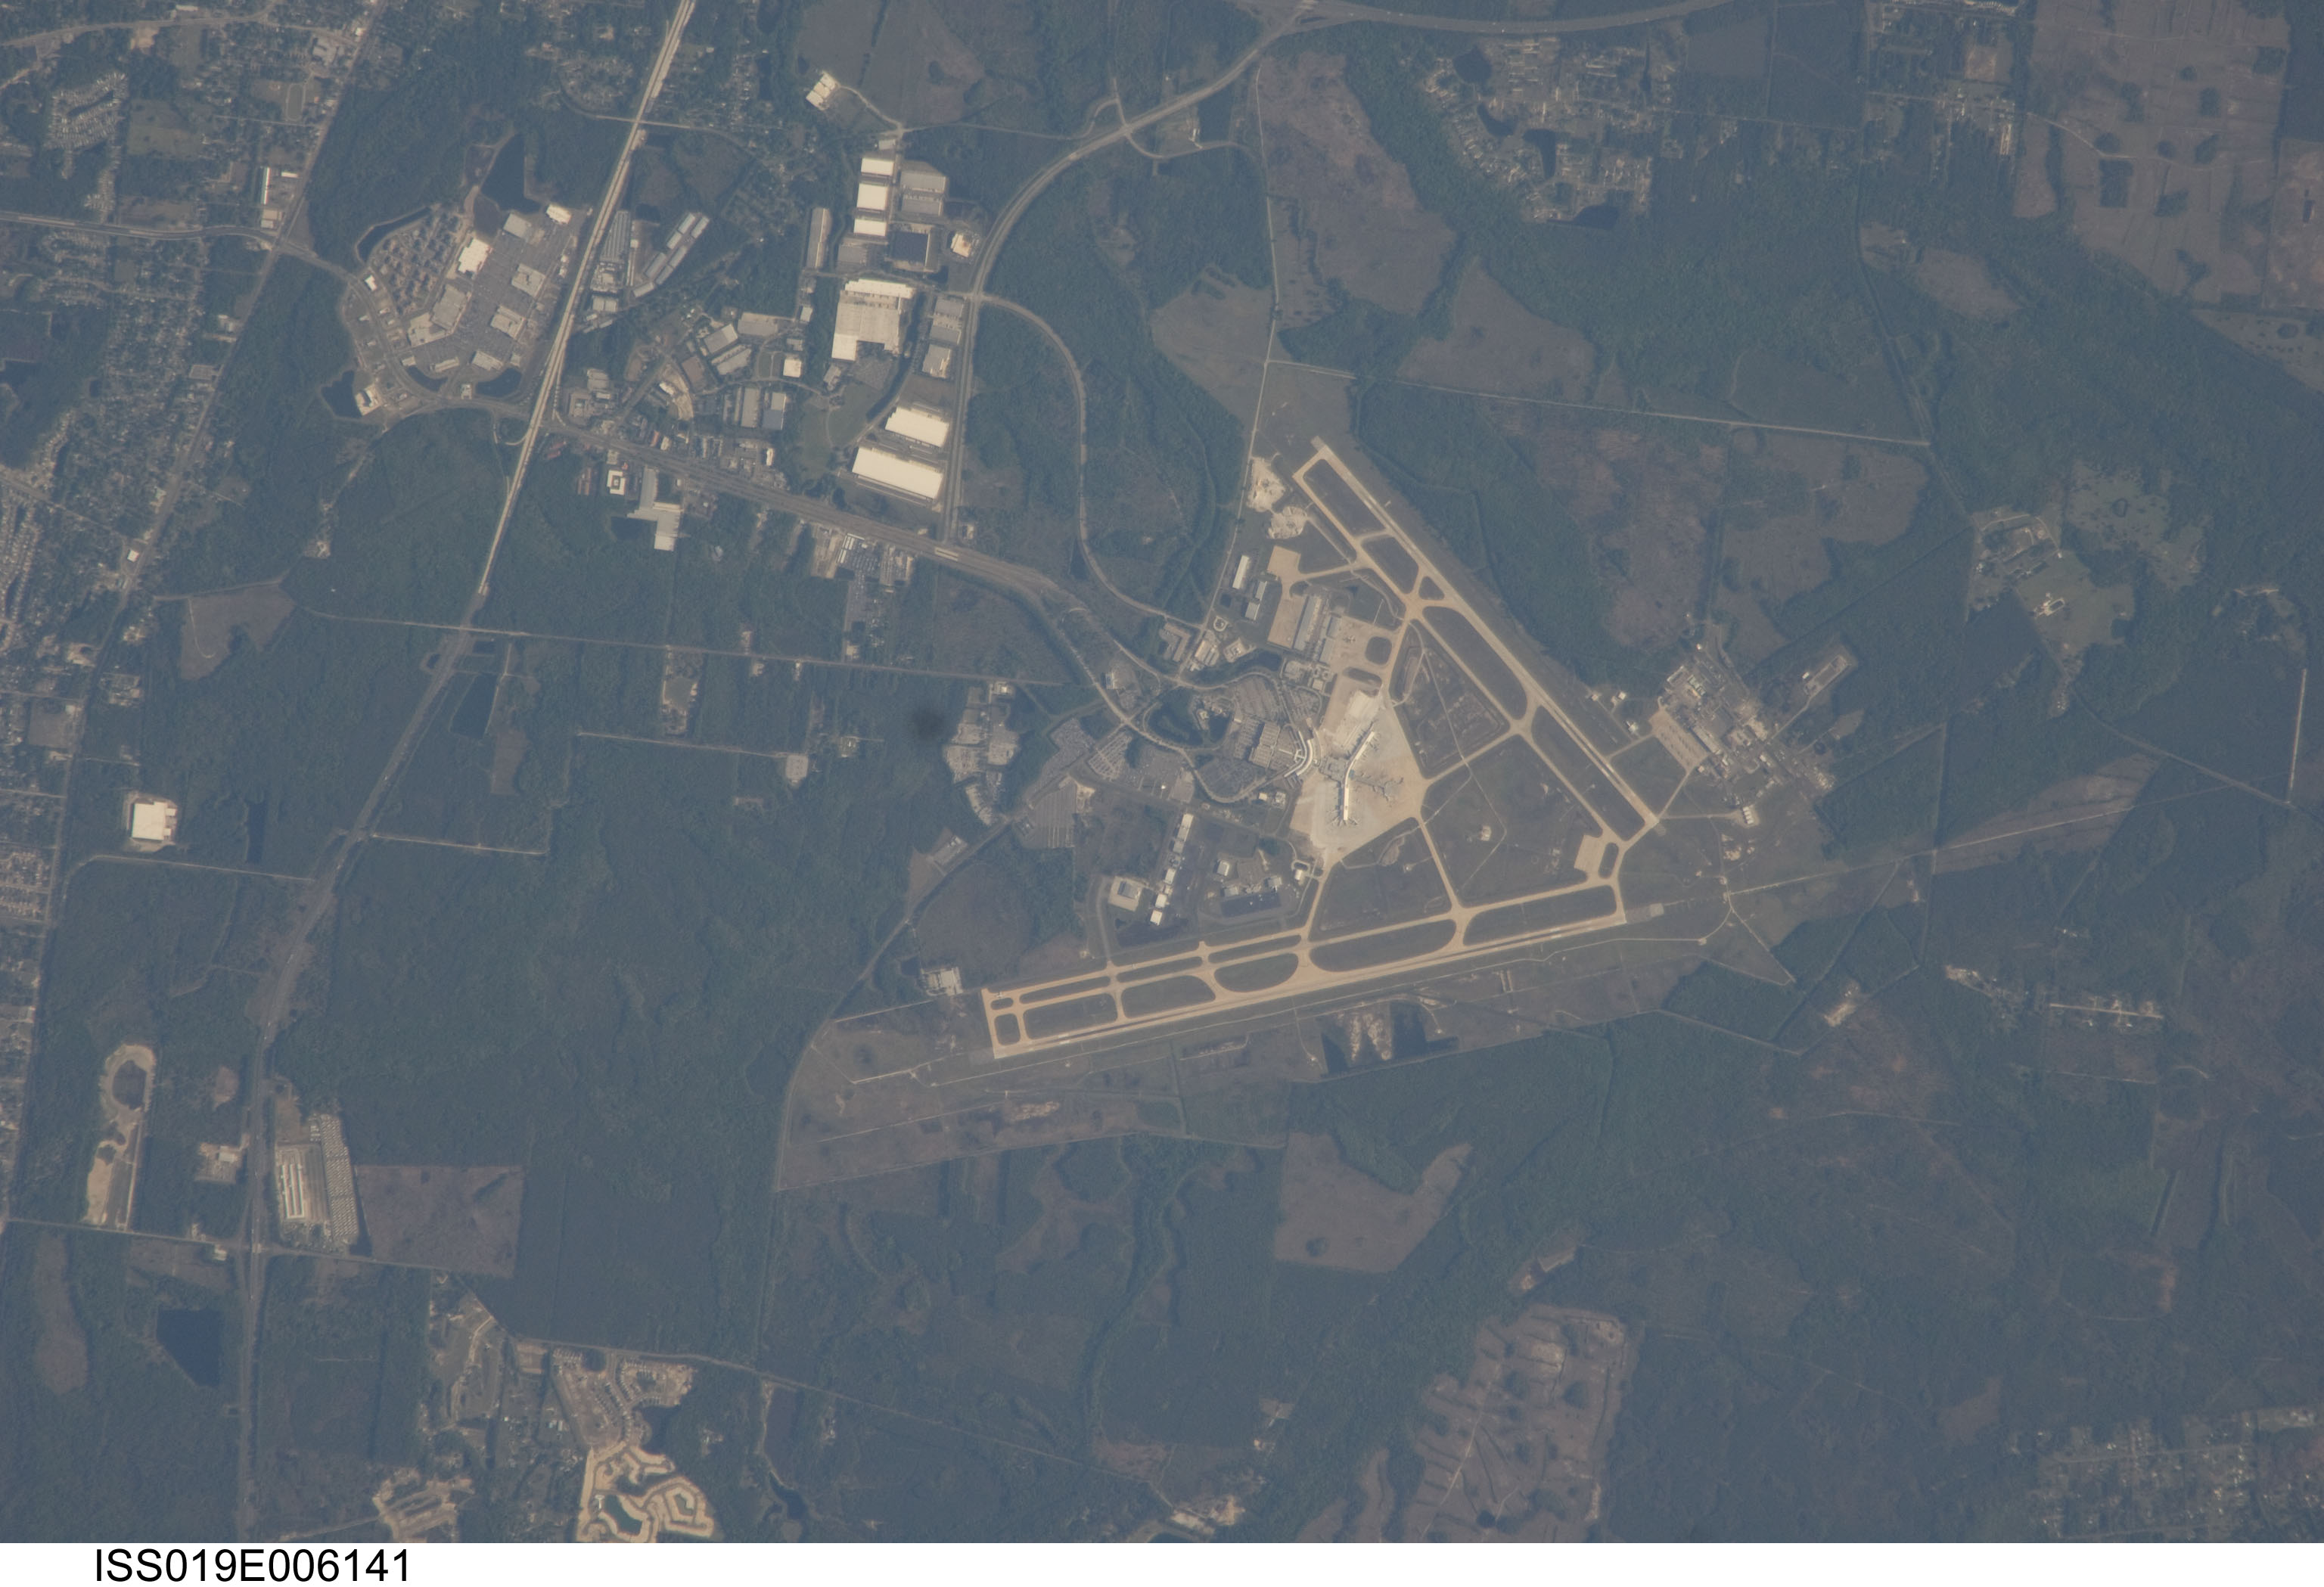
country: USA-FLORIDA
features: JACKSONVILLE AIRPORT
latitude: 30.5
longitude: -81.7
